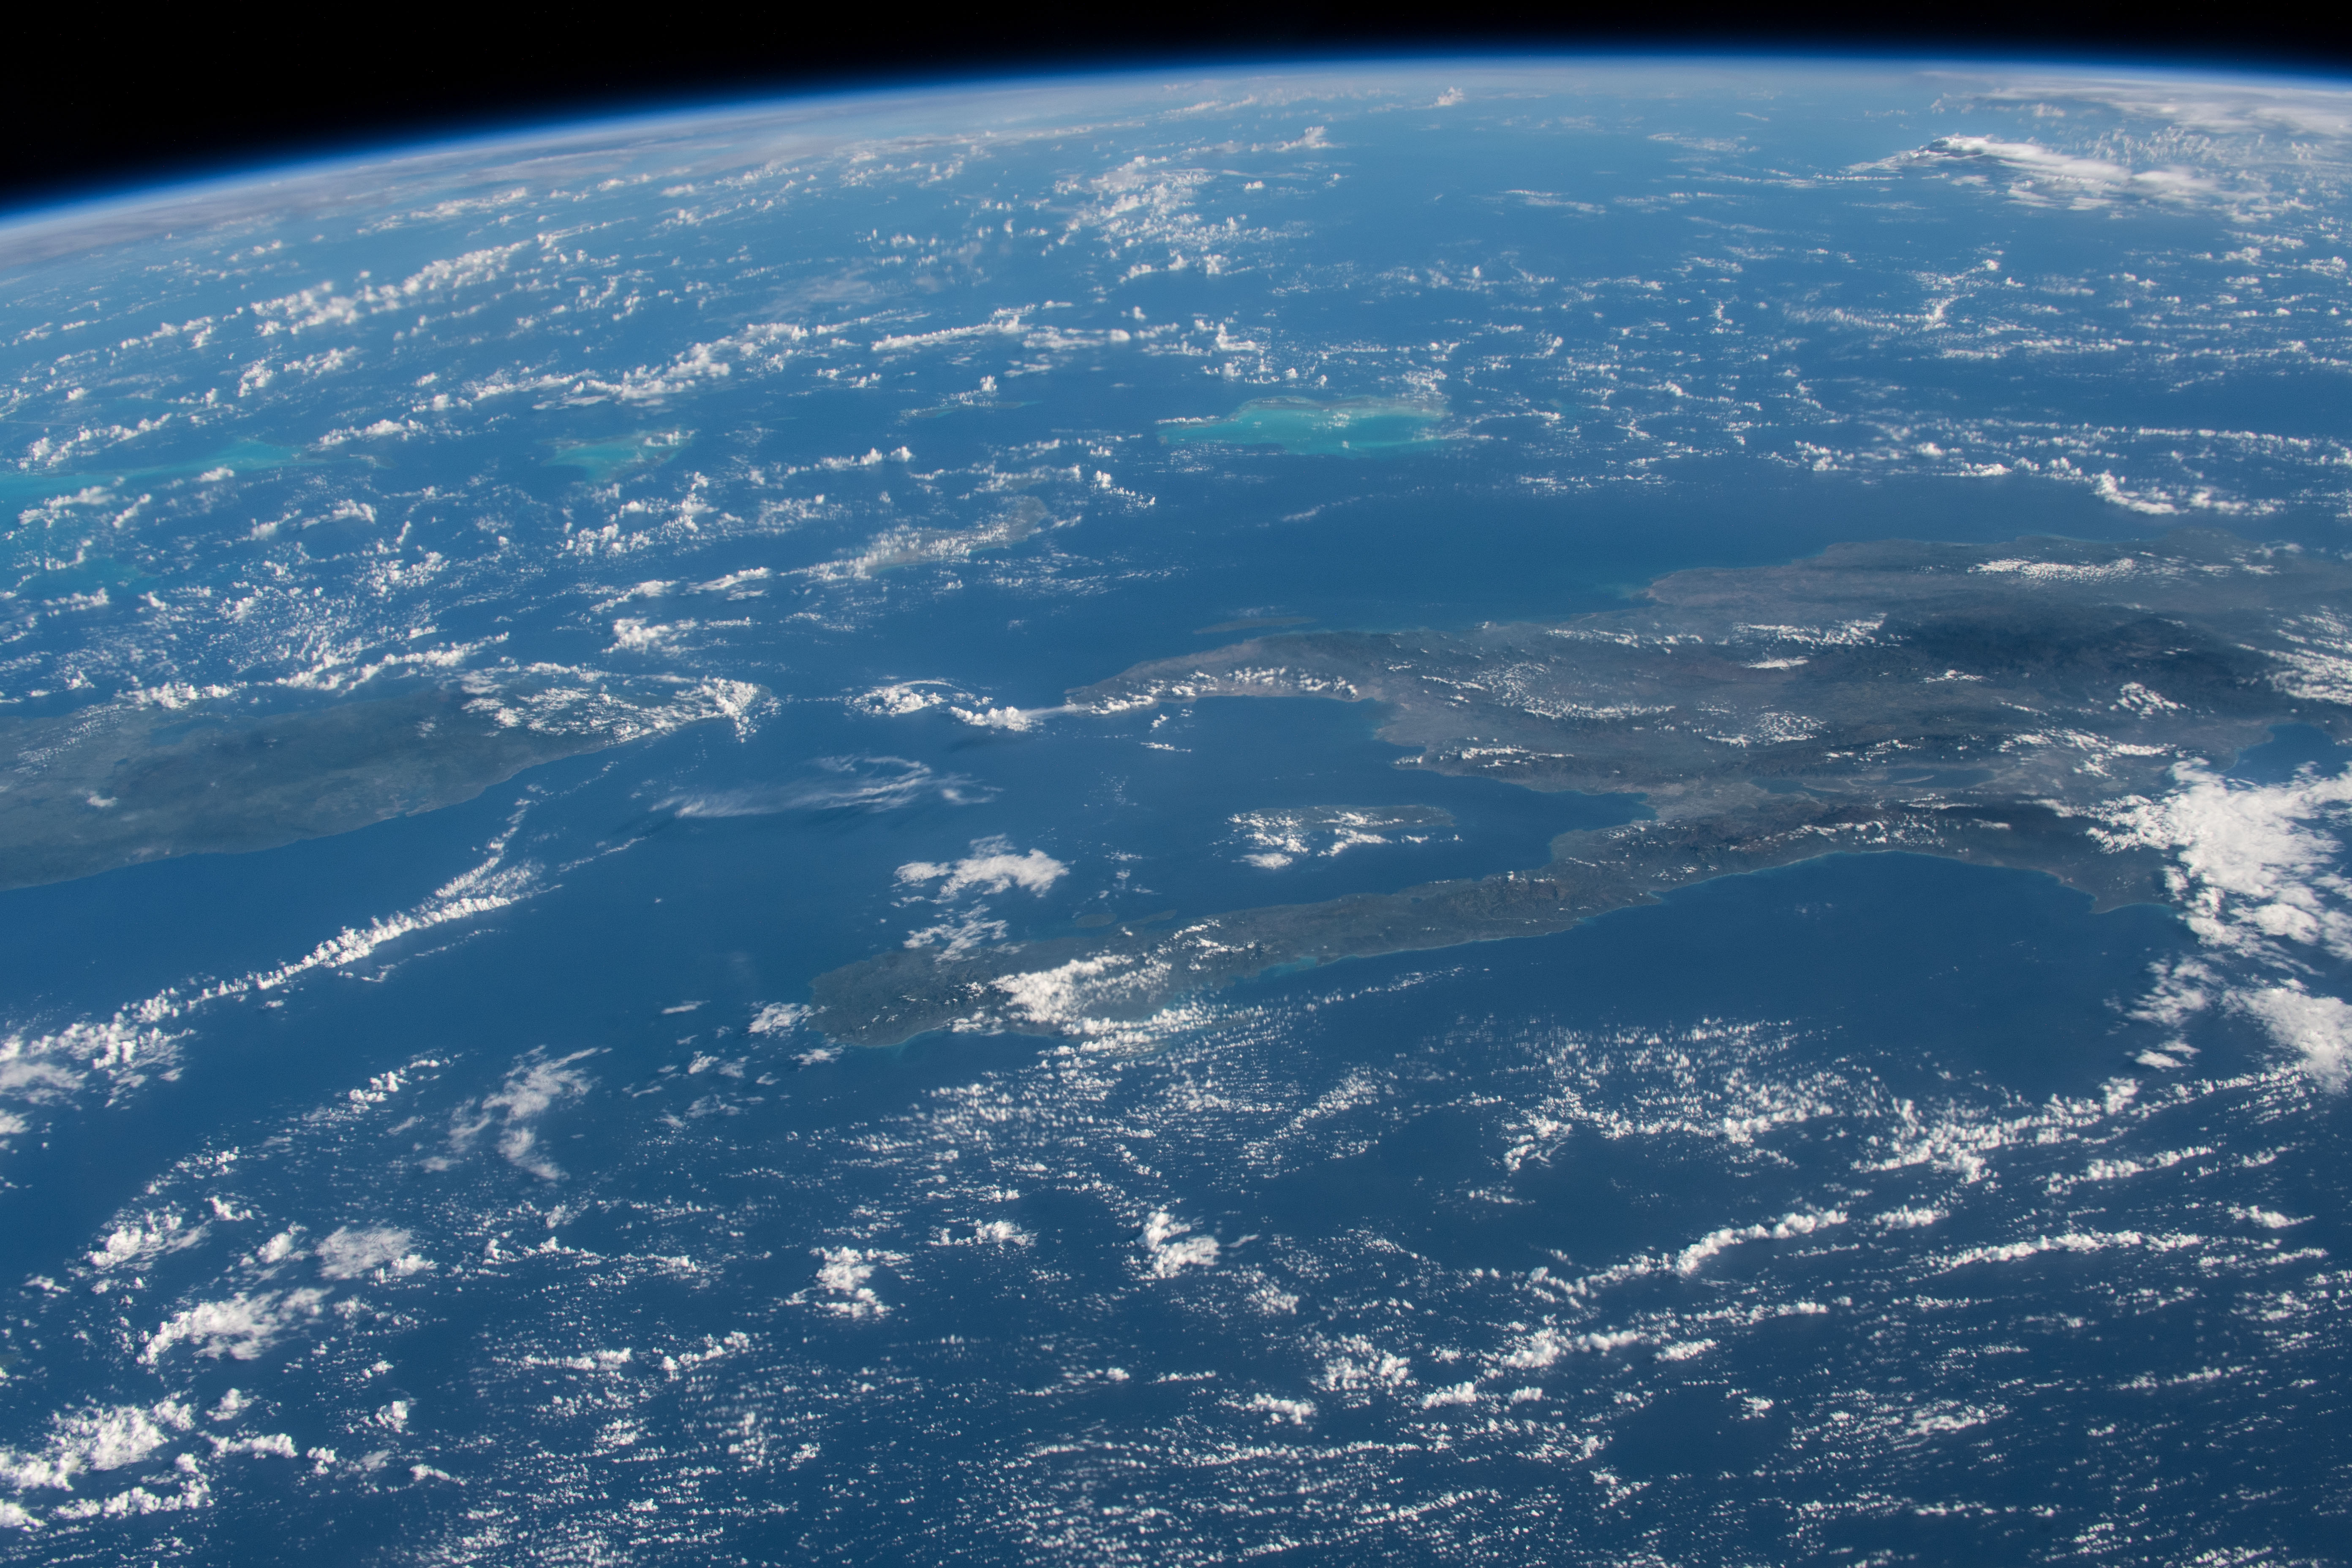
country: HAITI
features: DOMINICAN REPUBLIC, HAITI, CUBA
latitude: 19.5
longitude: -73.0
